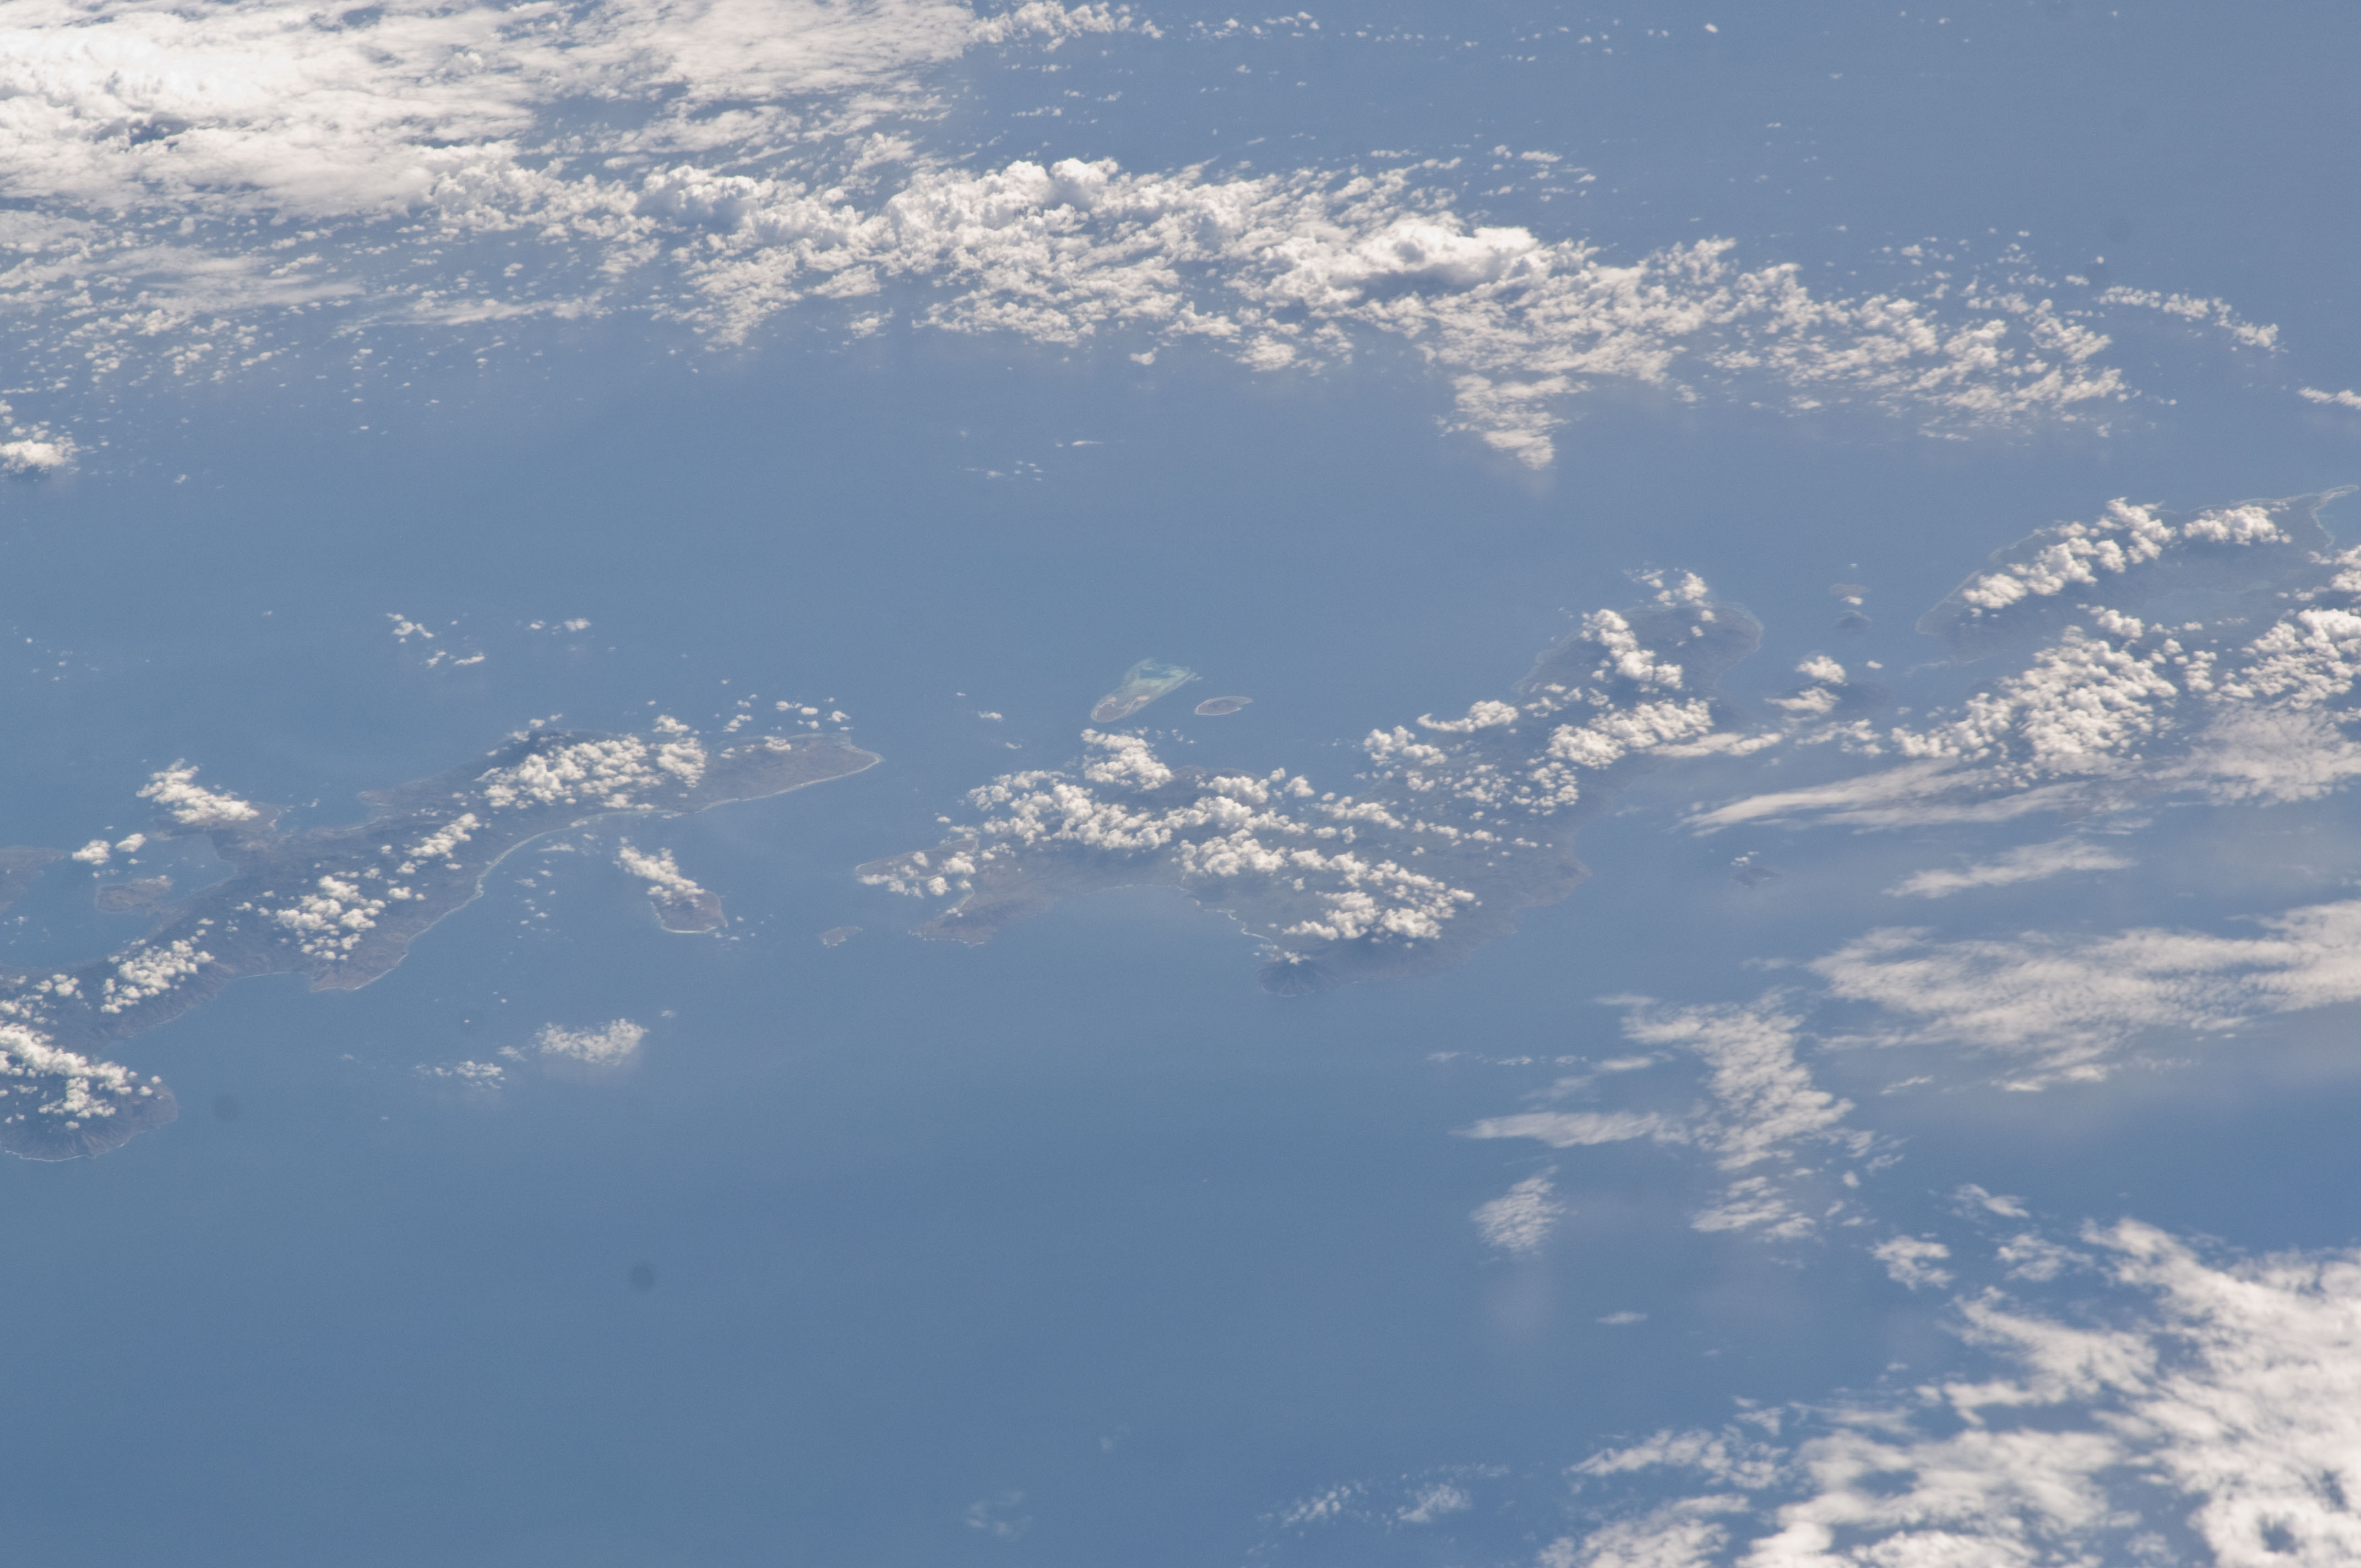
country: INDONESIA
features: LESSER SUNDA I., PULAU PANTAR, INDIAN O.
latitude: -8.4
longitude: 124.2
